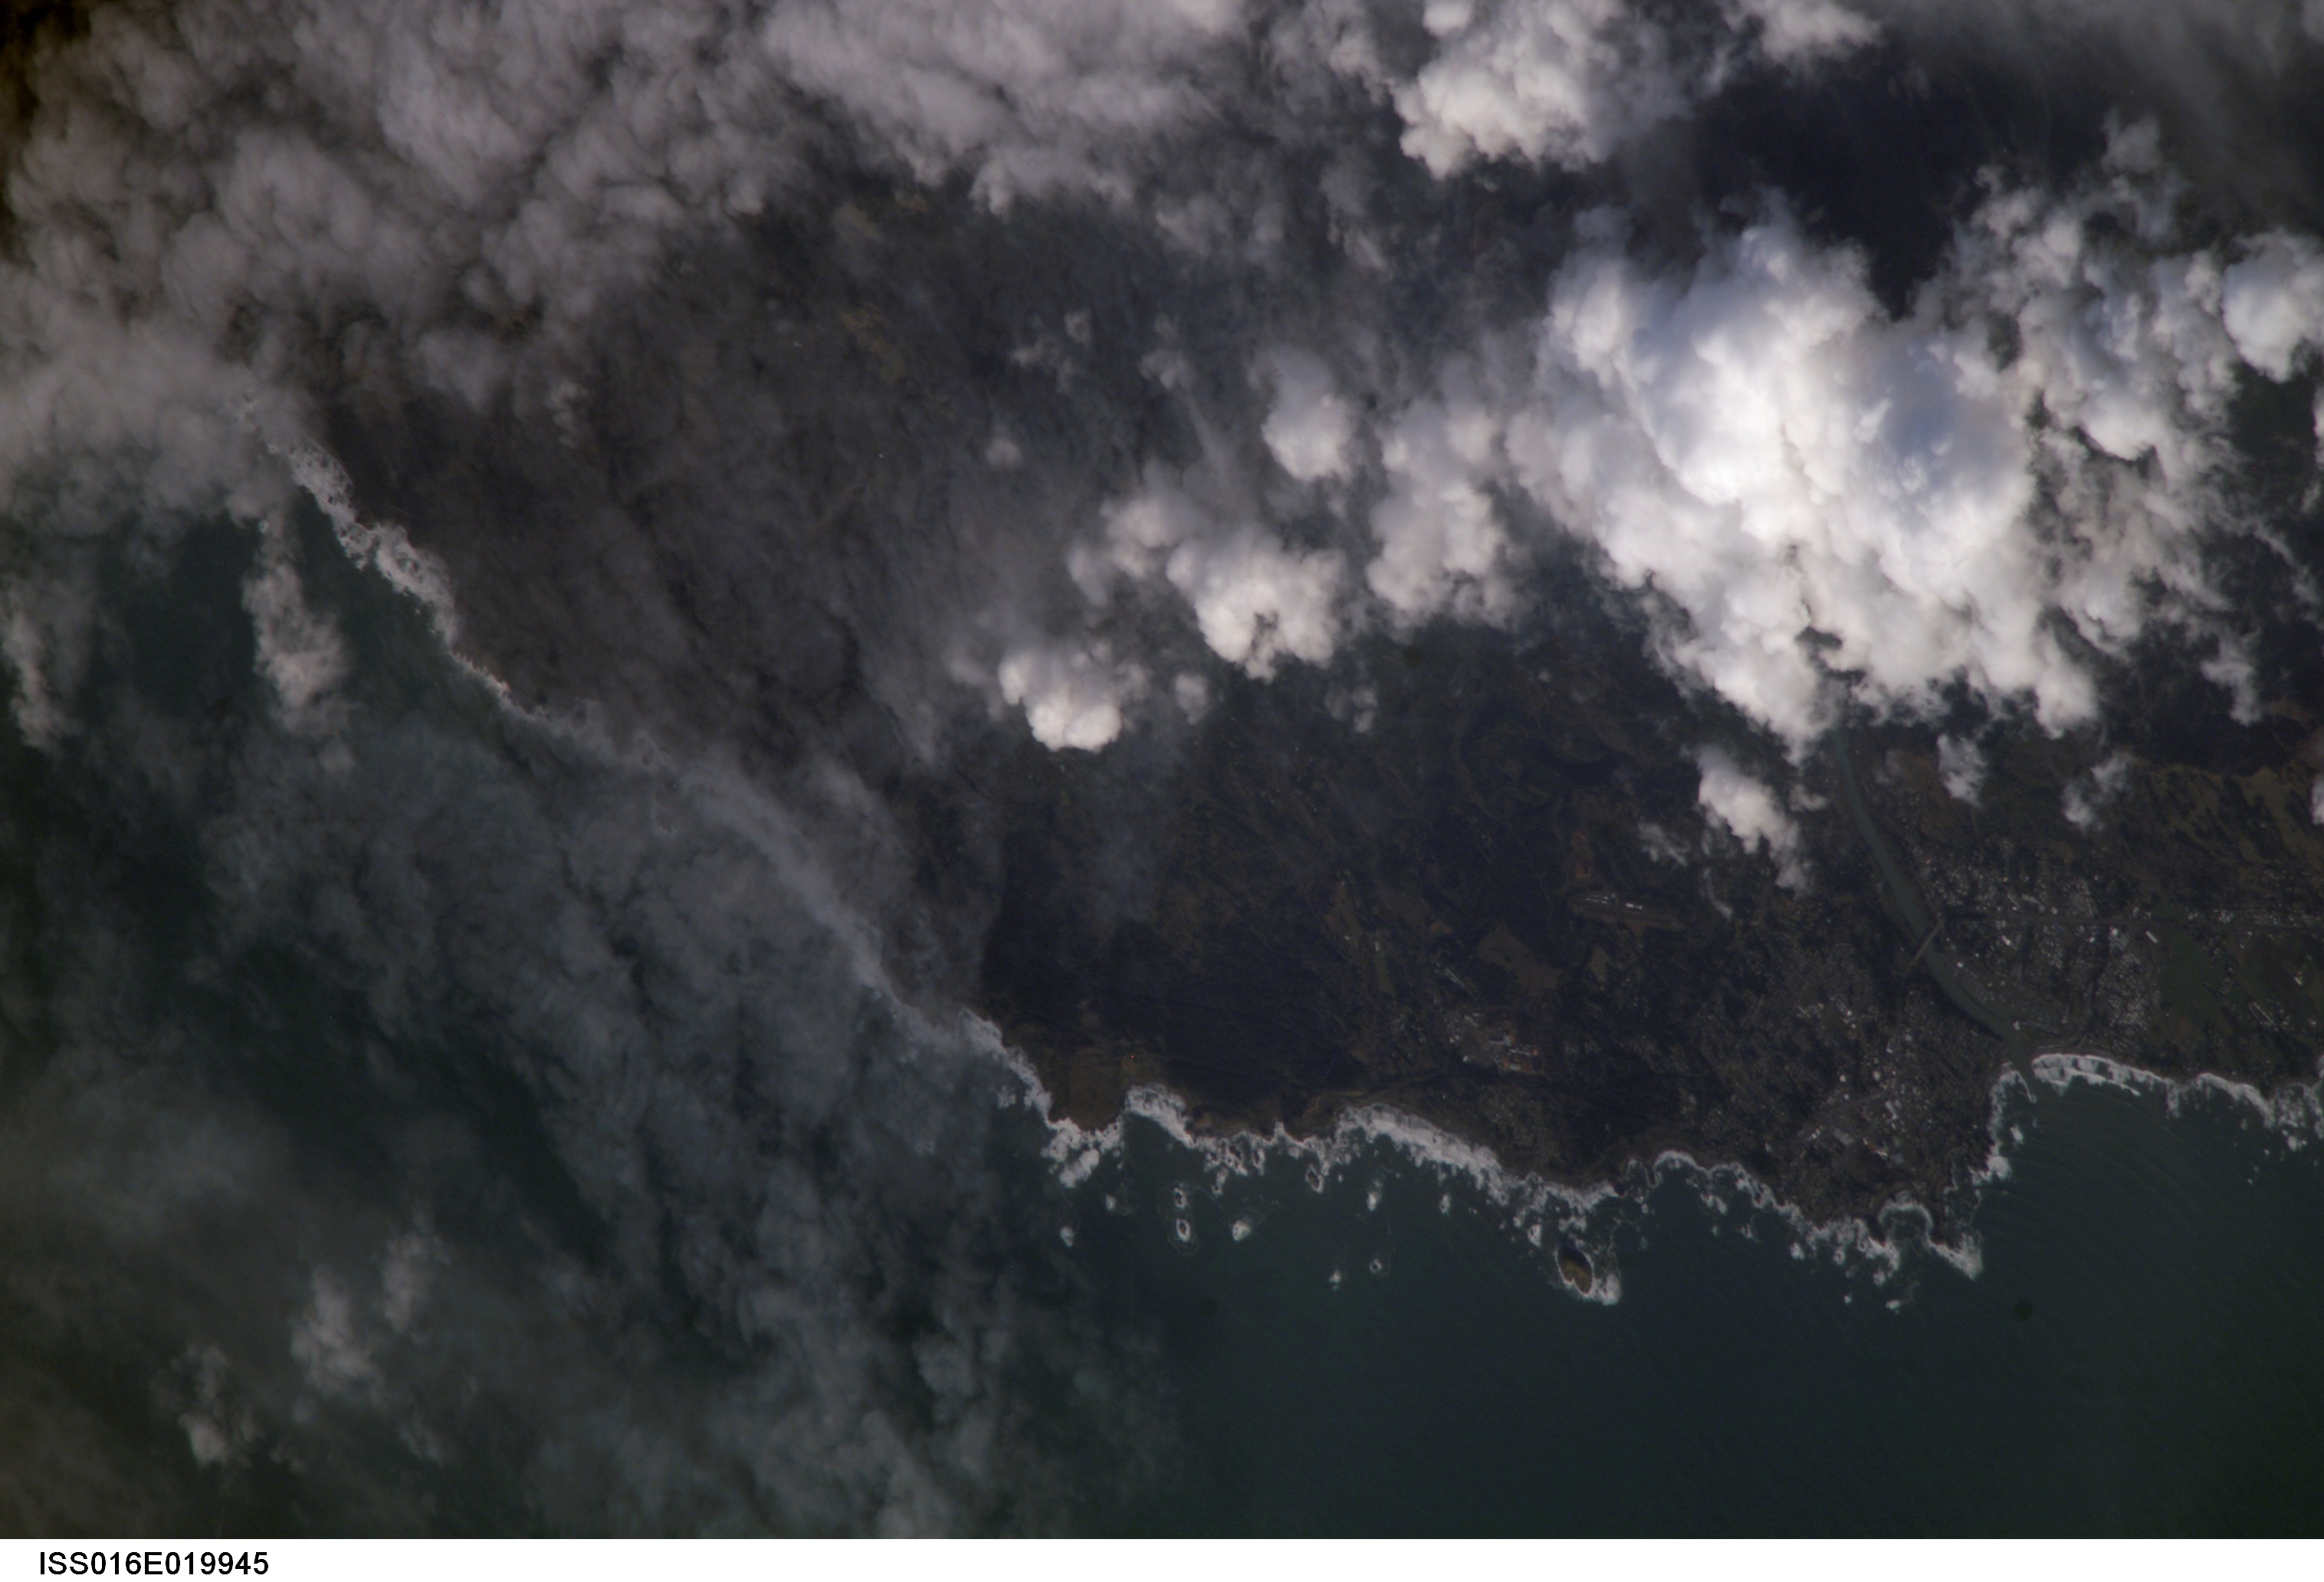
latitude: 42.1
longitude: -124.3
